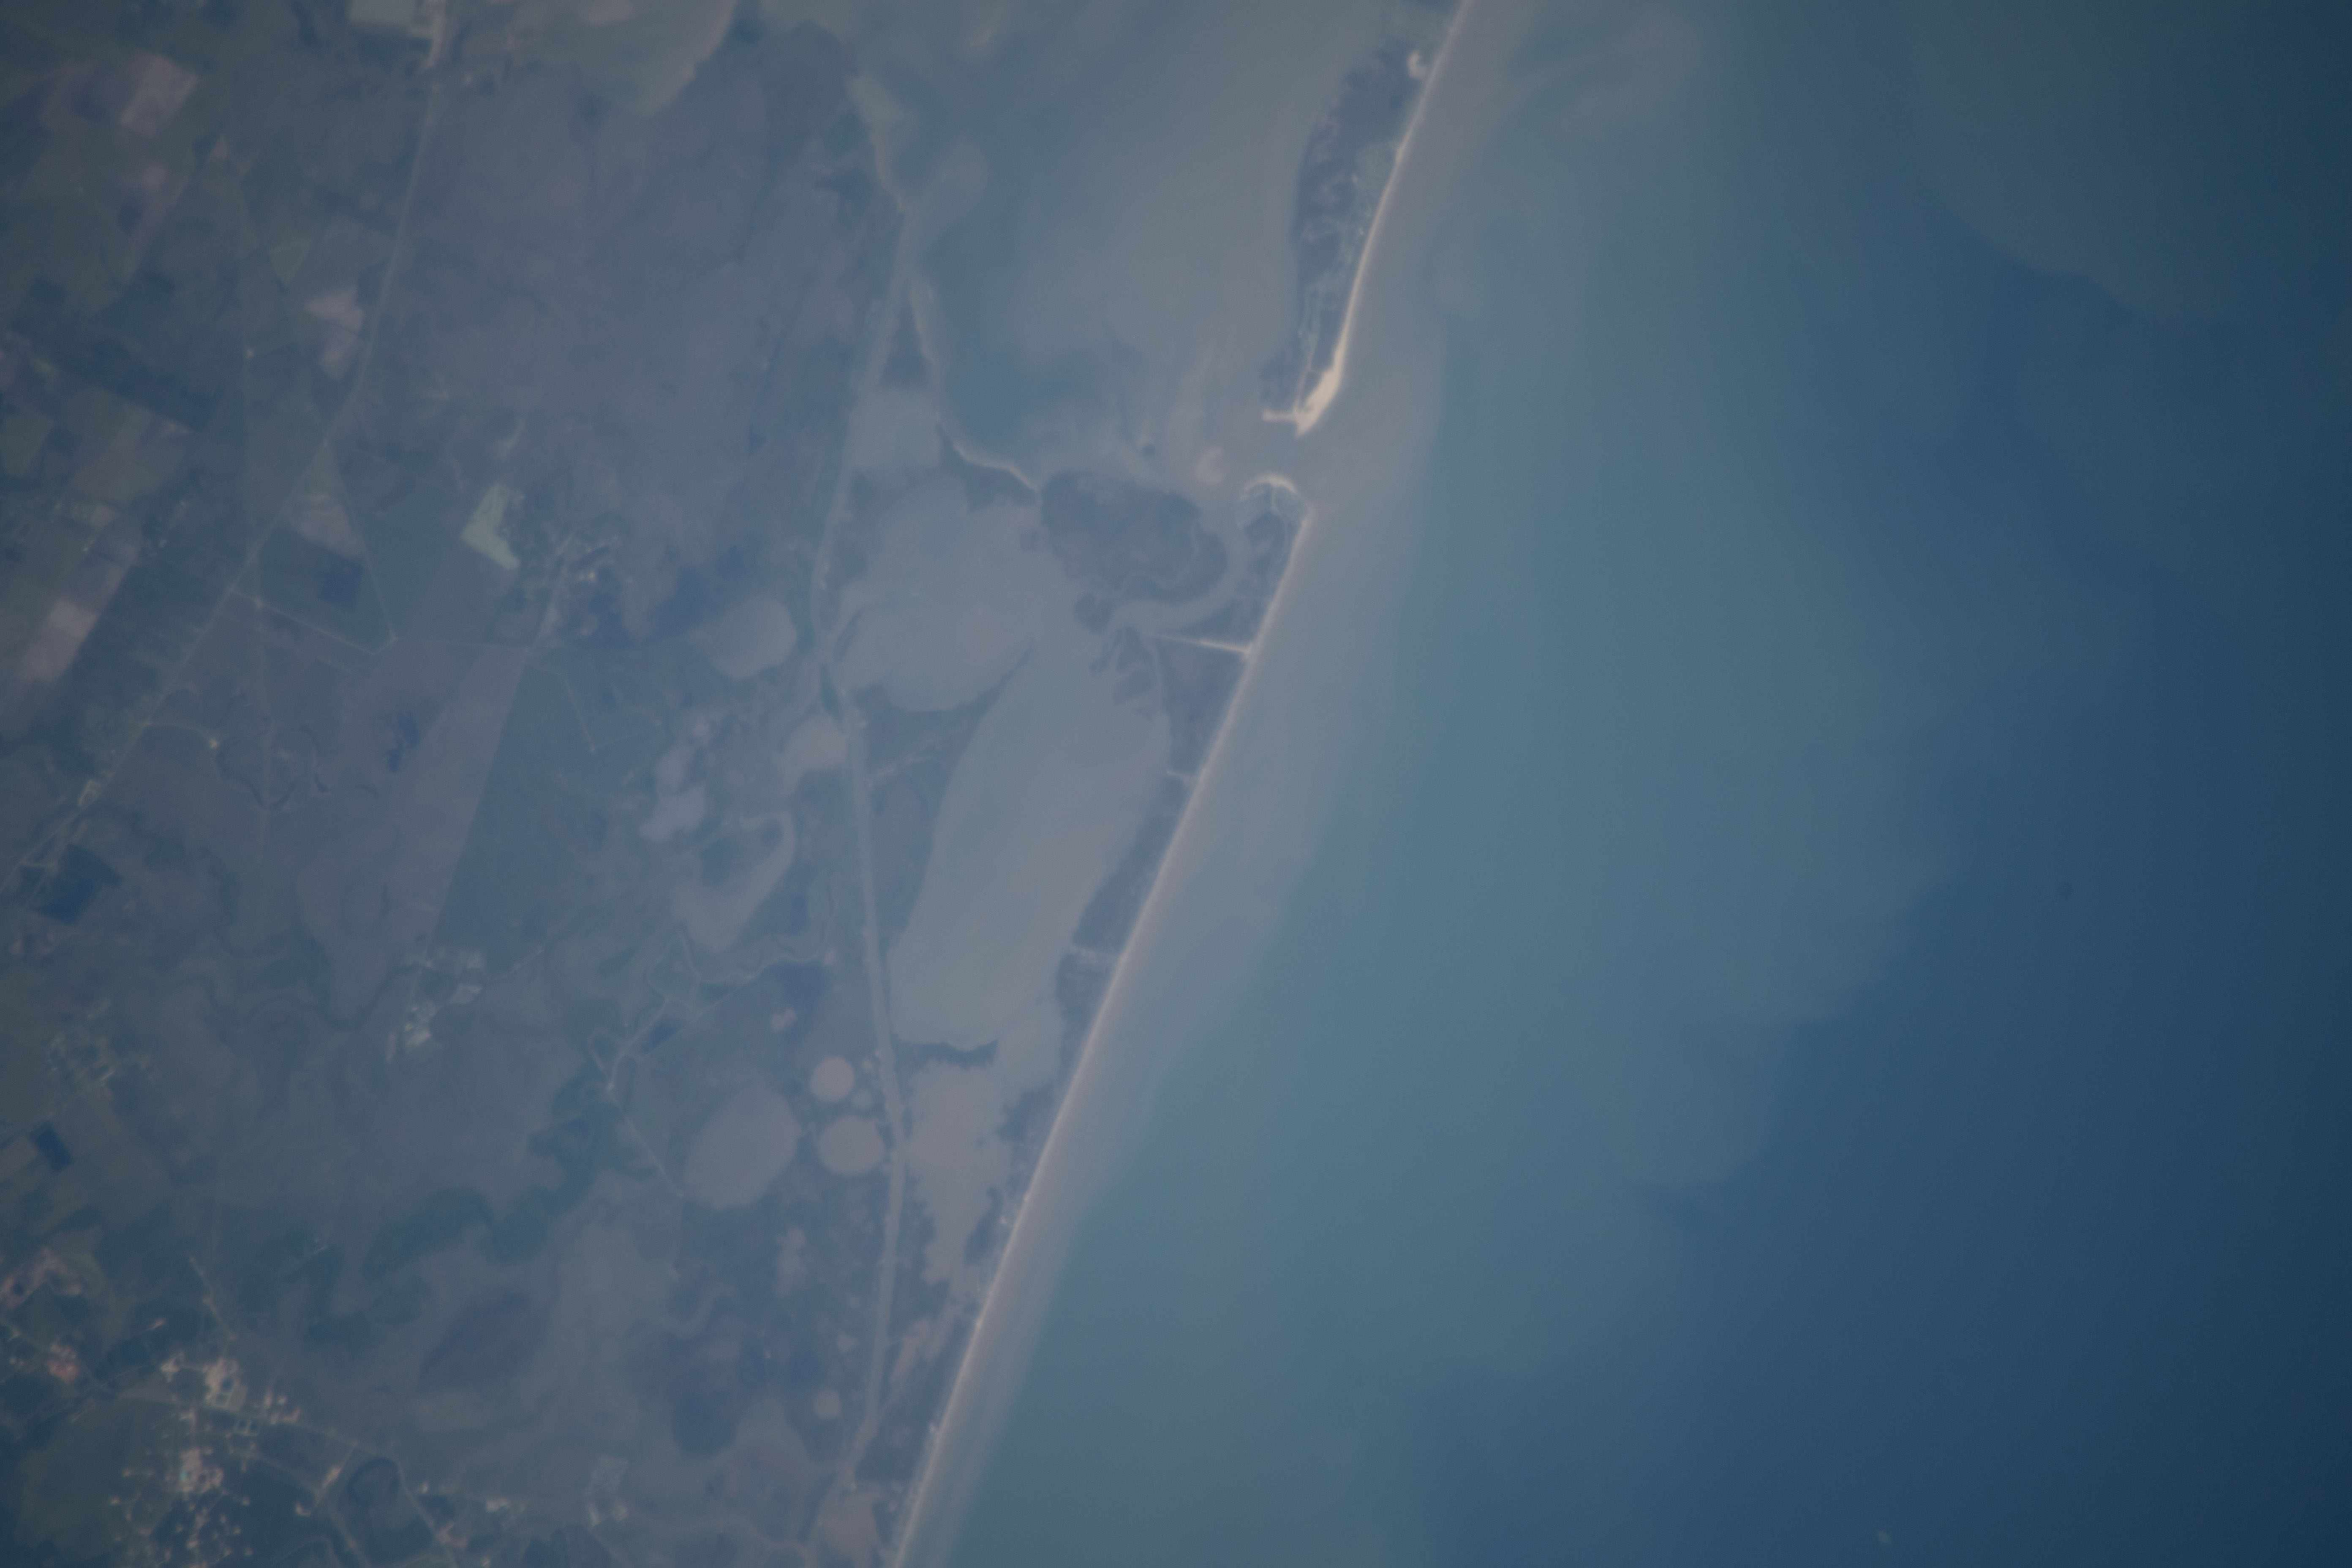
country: USA-TEXAS
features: BRAZORIA NATIONAL WILDLIFE REFUGE, JAMAICA BEACH, LIVERPOOL, WEST BAY, GALVESTON ISLAND STATE PARK, SAN LUIS BEACH, GULF OF MEXICO
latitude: 29.0
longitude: -95.2
